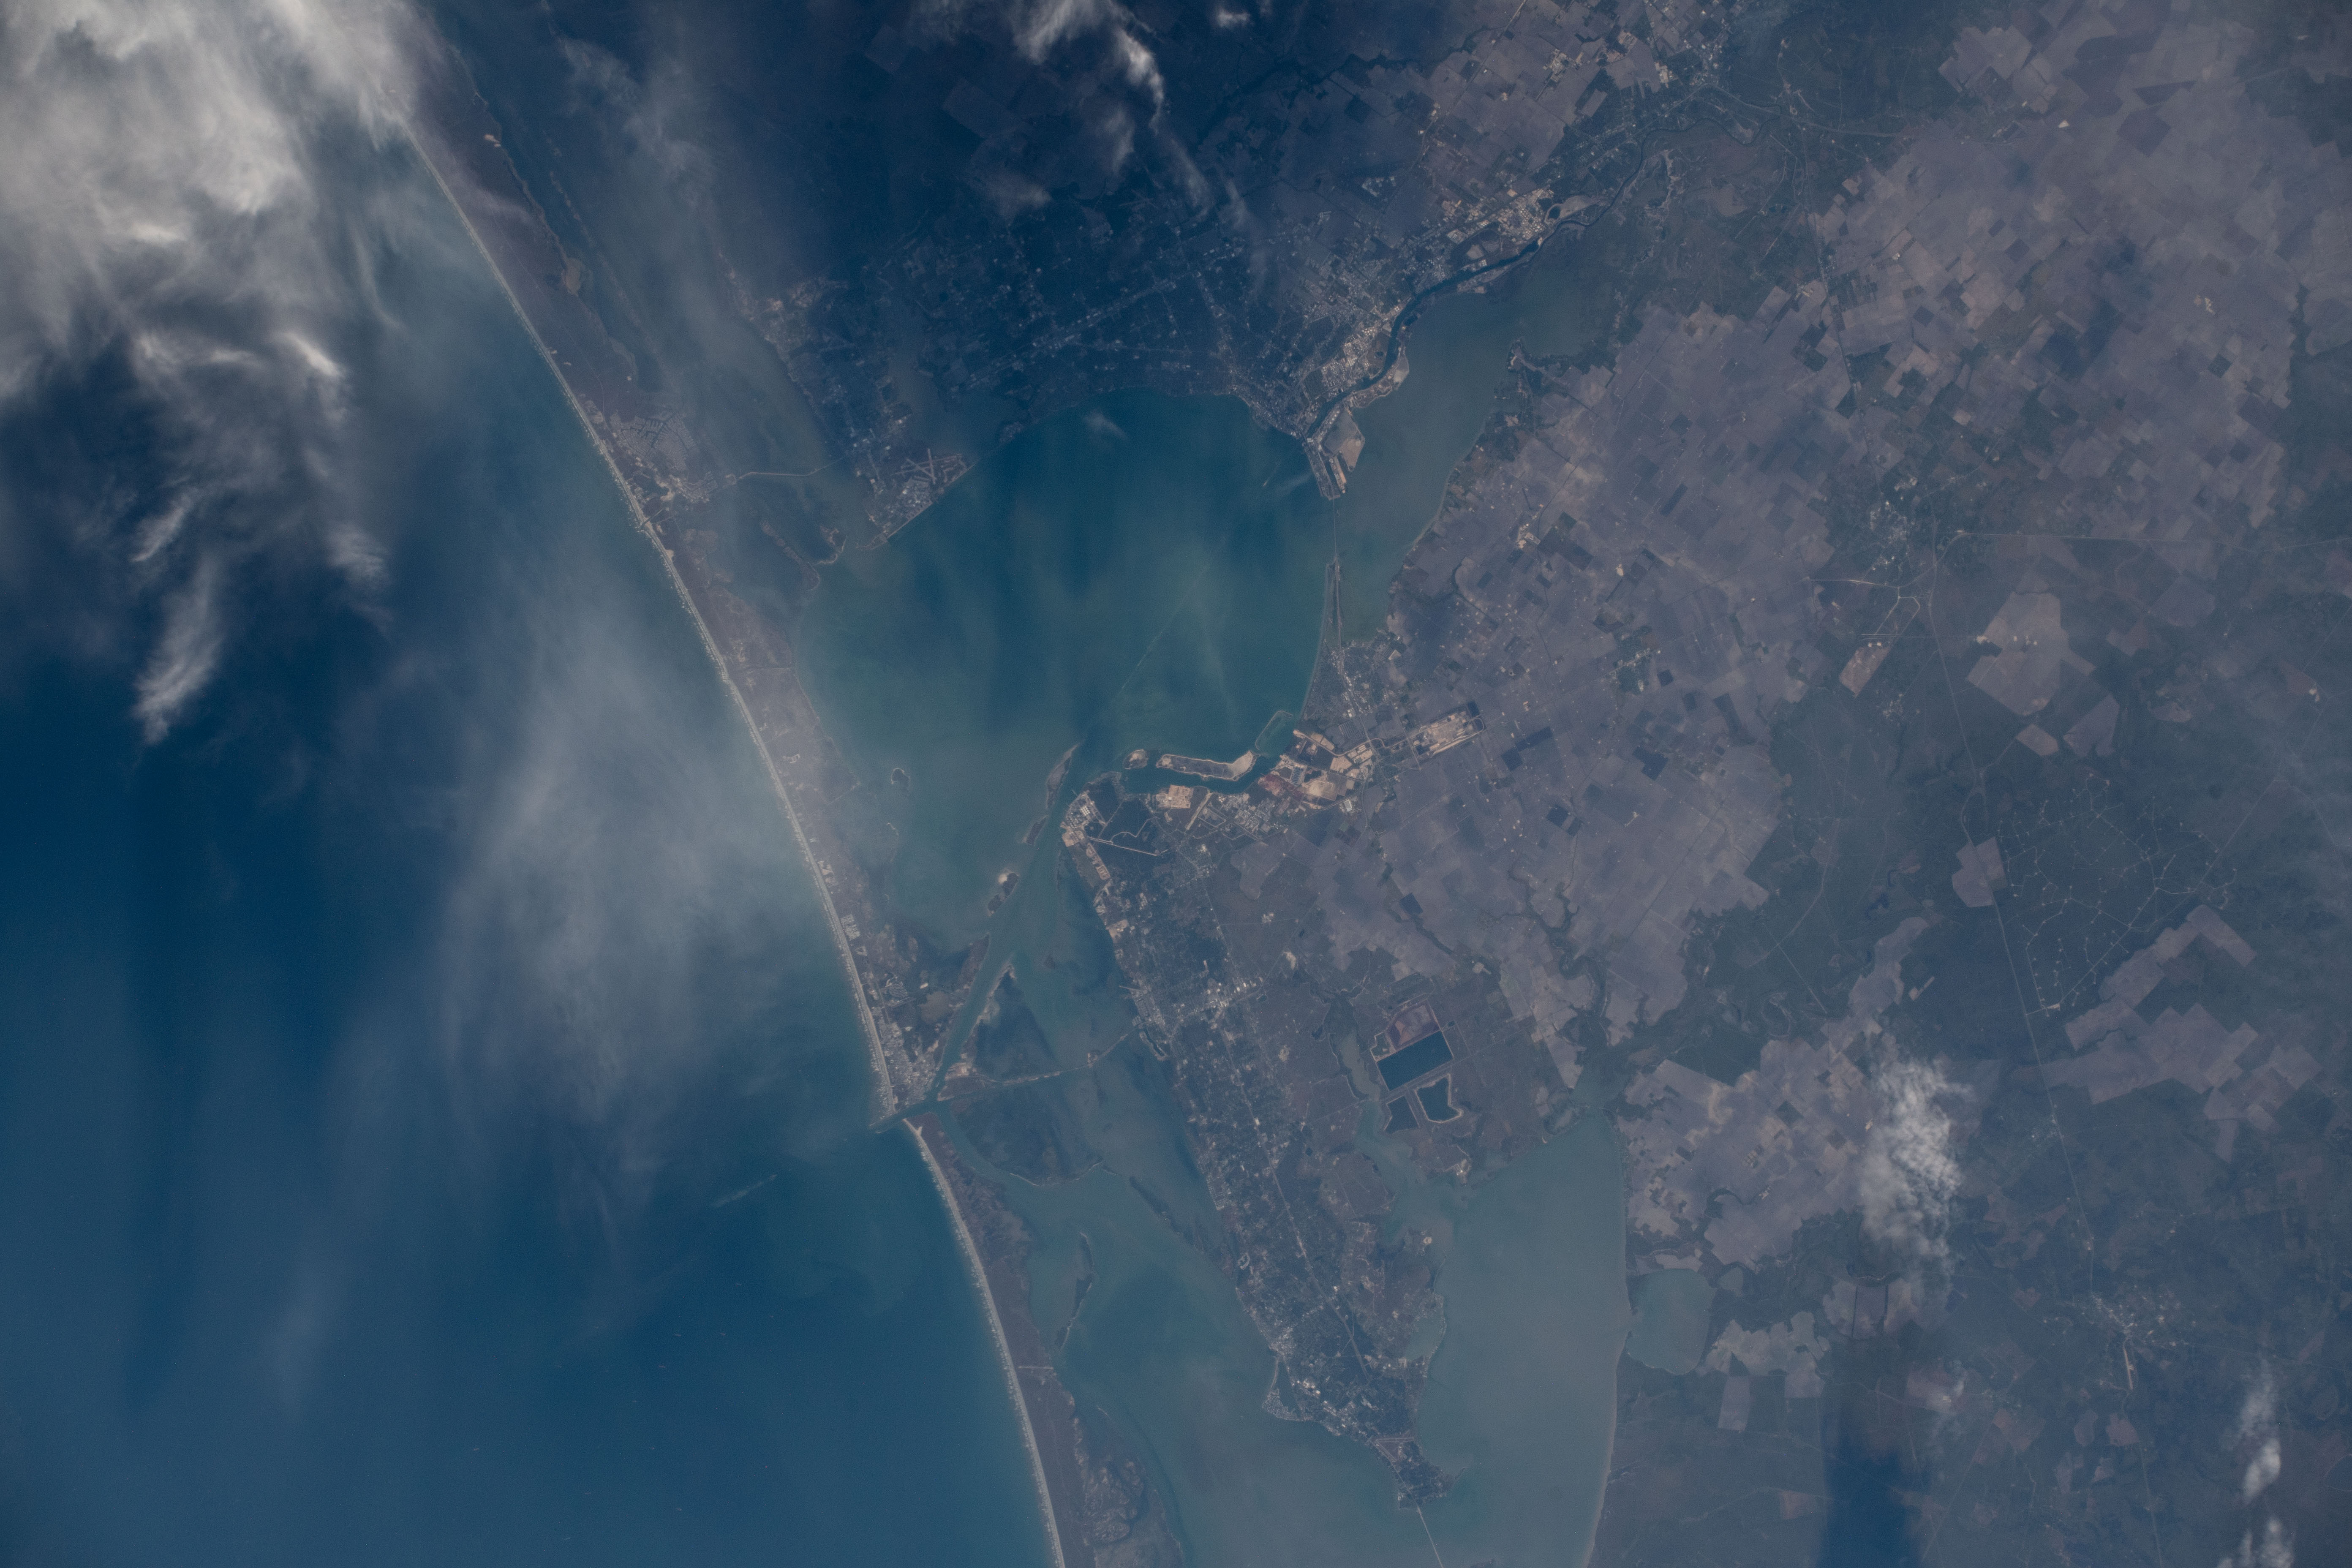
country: USA-TEXAS
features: CORPUS CHRISTI, COPANO BAY, ARANSAS BAY, CORPUS CHRISTI BAY
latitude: 27.9
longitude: -97.3
